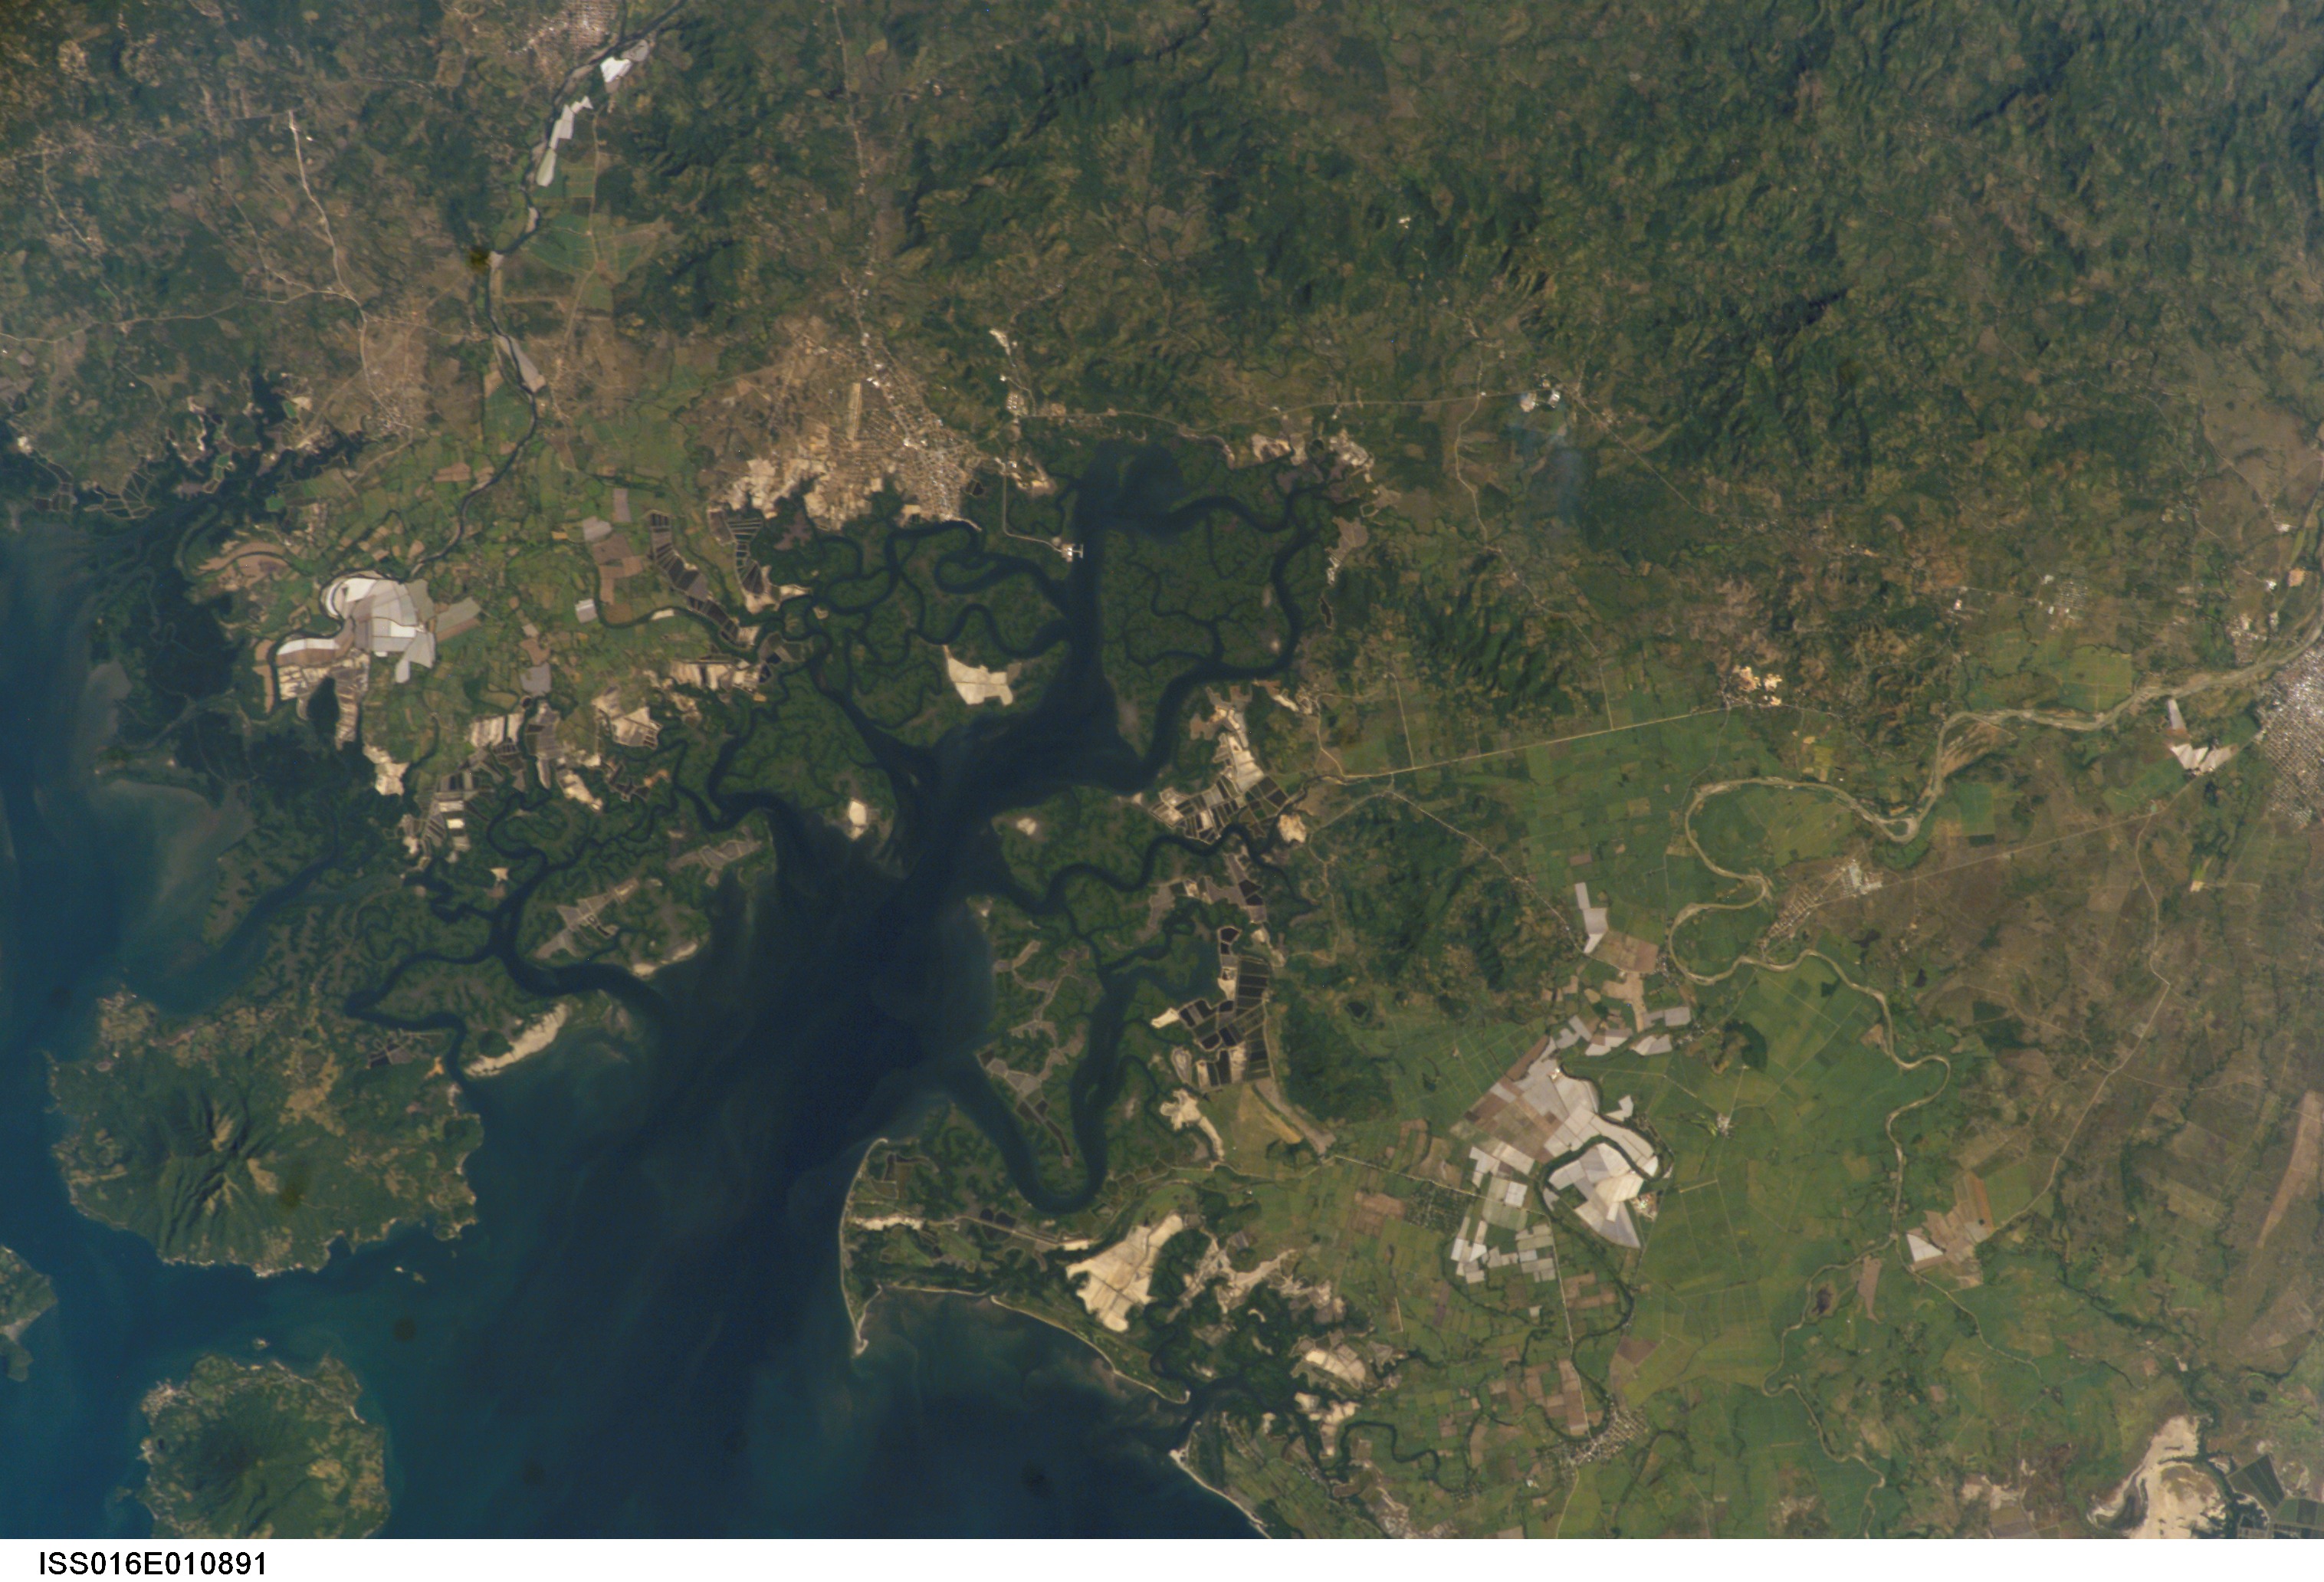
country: HONDURAS
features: E. G. OF FONSECA, NACAOME, AGR.
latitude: 13.5
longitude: -87.5
